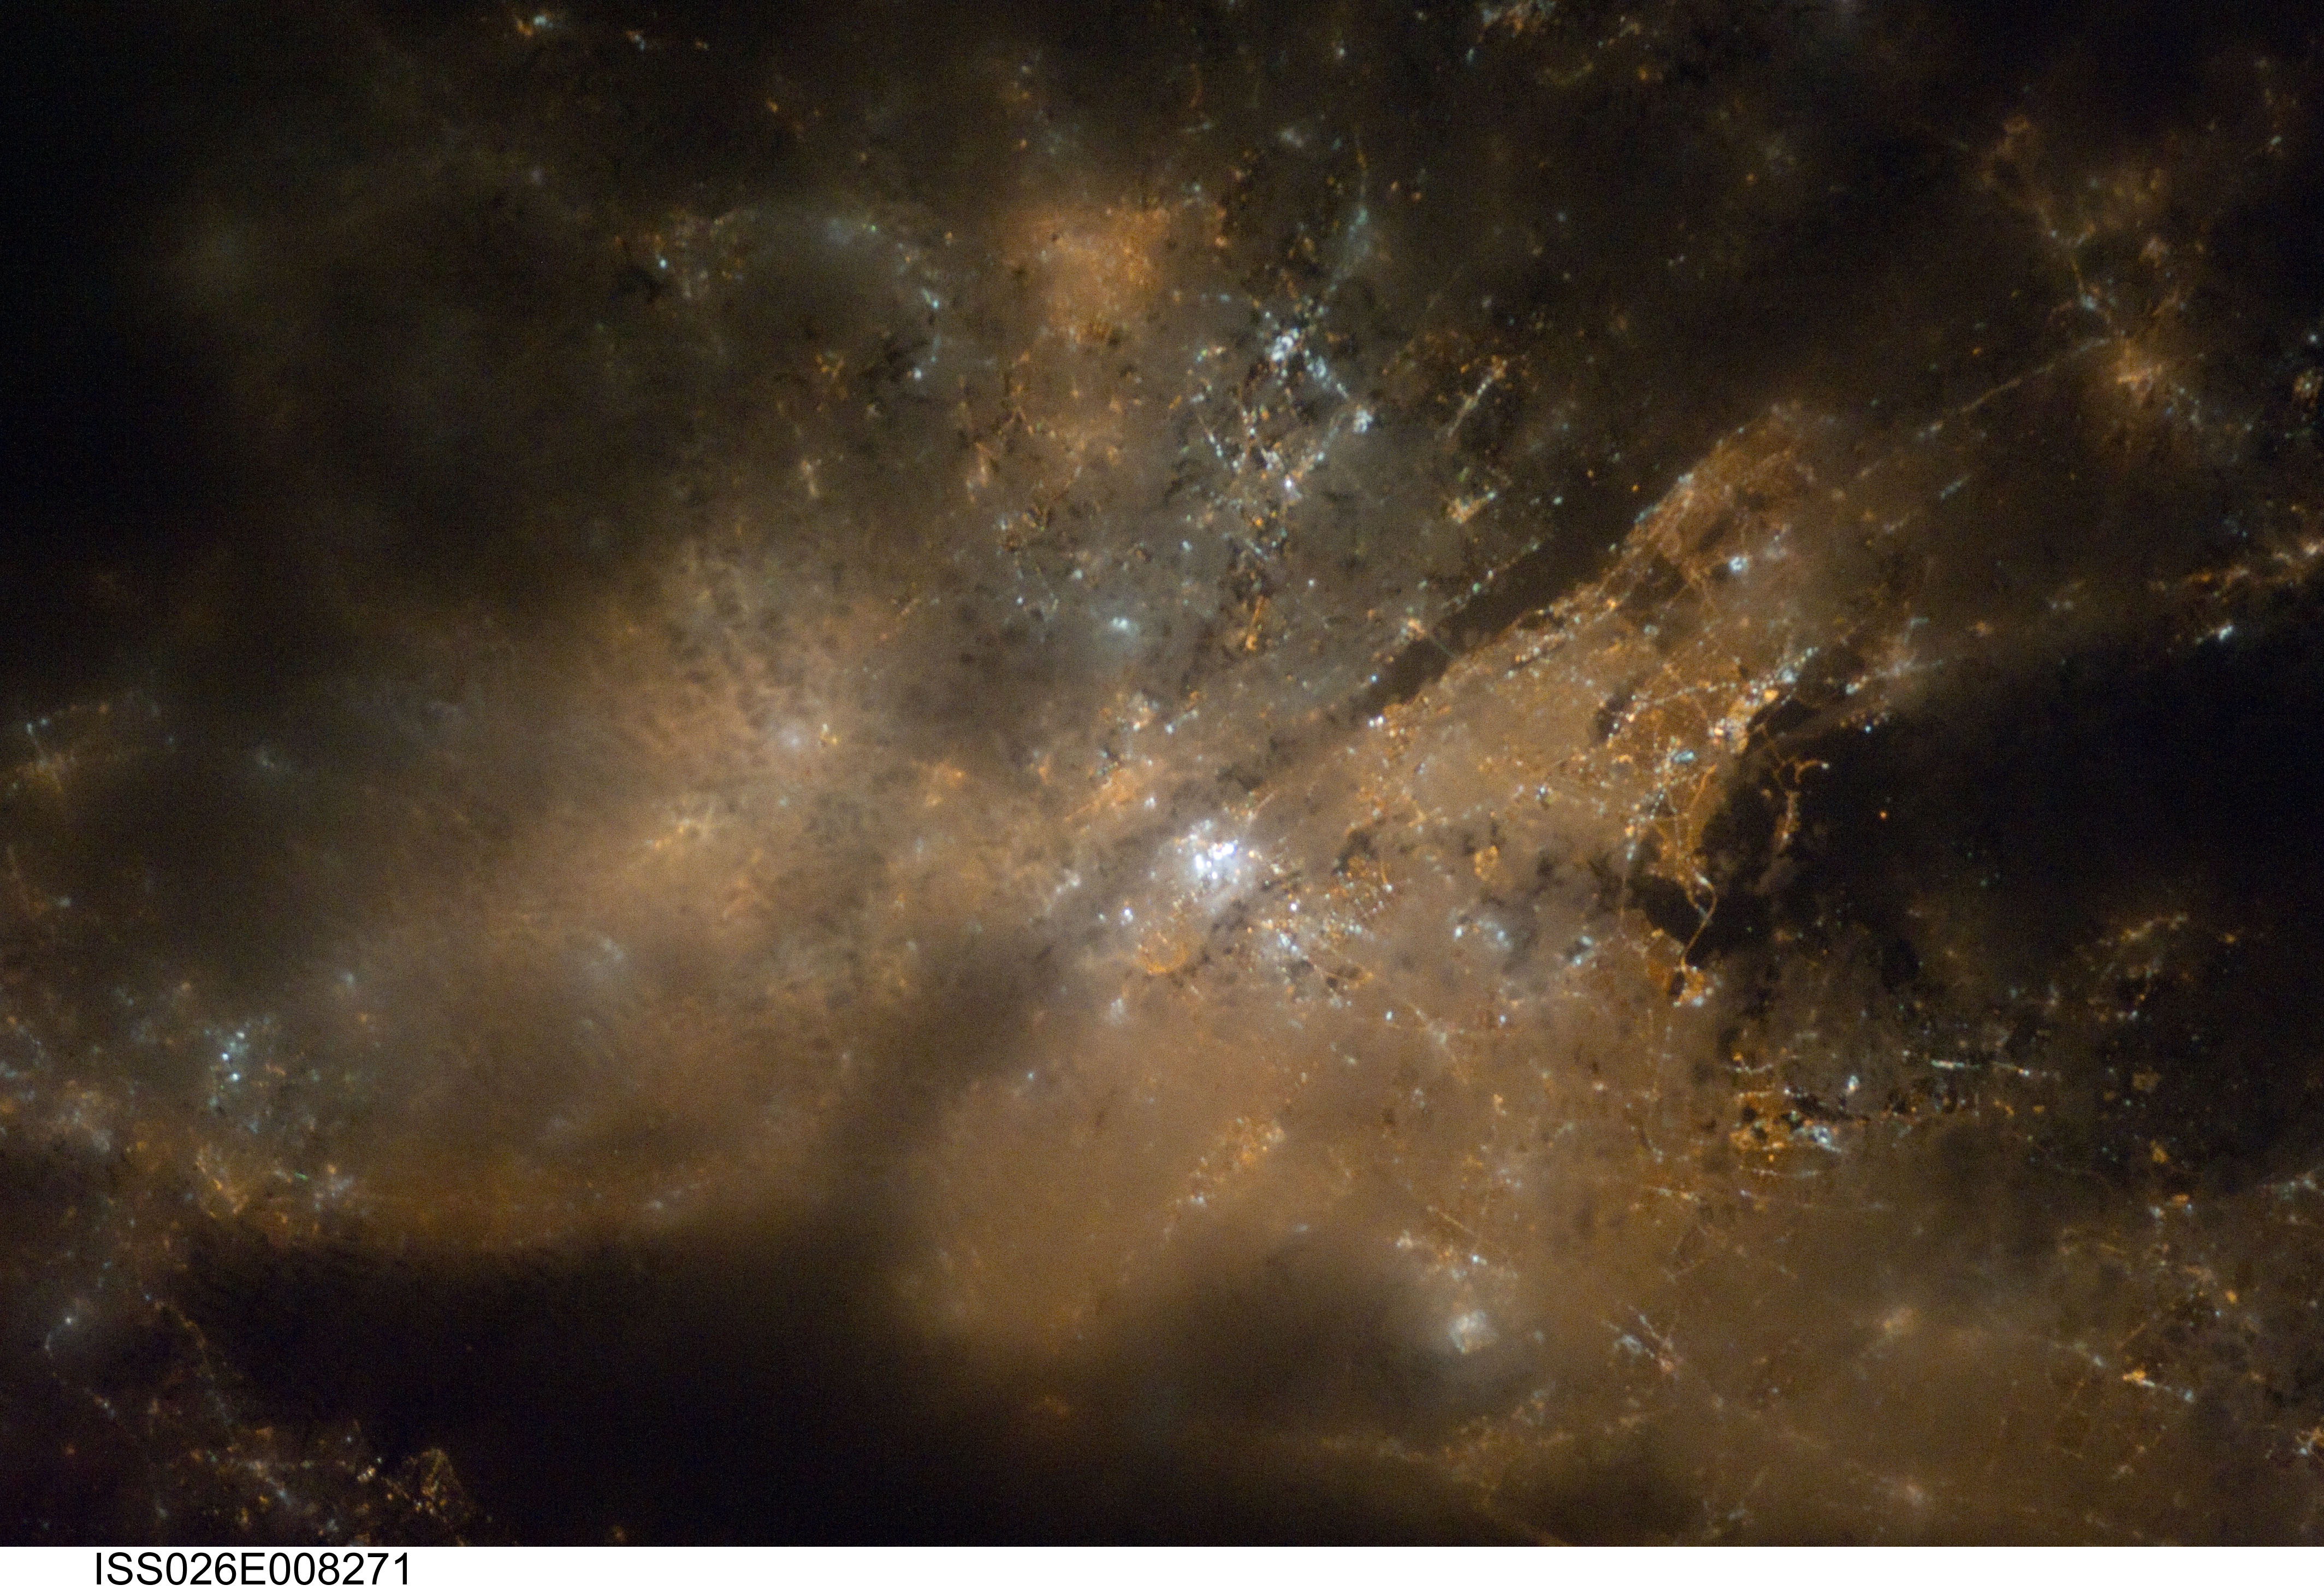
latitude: 40.8
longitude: -73.9
